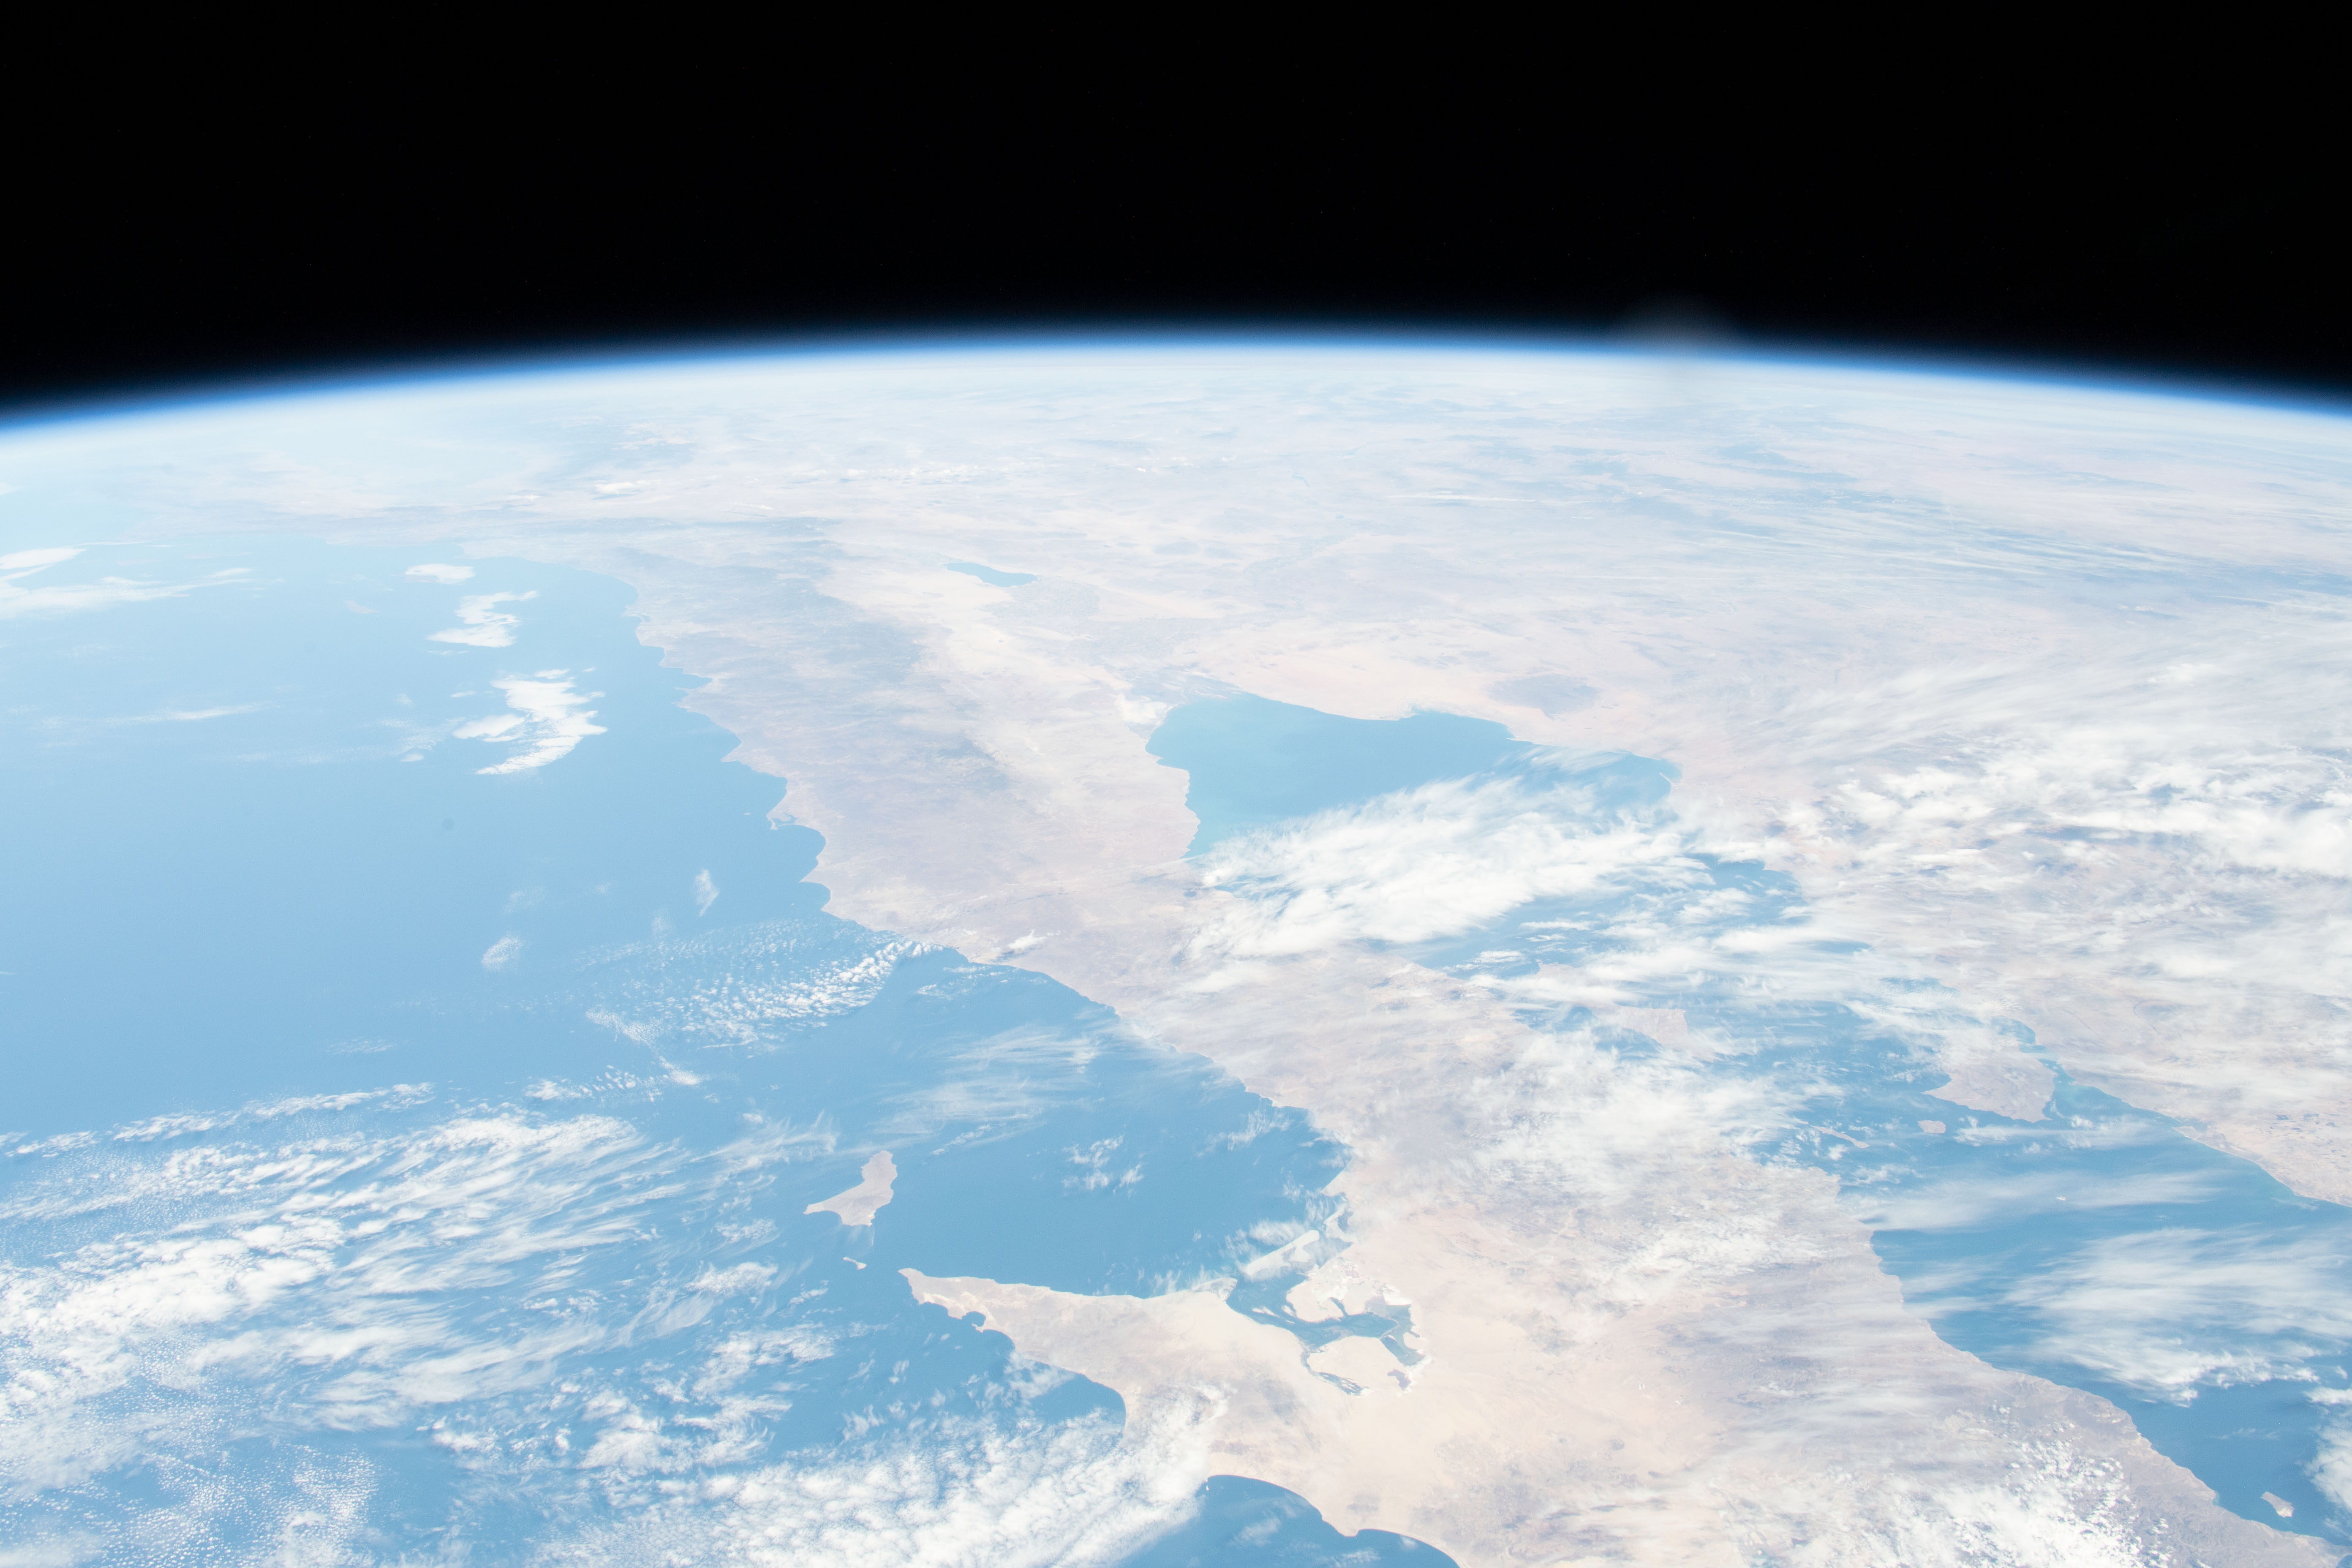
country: MEXICO
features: BAJA CALIFORNIA SUR, GULF OF CALIFORNIA, WAGNER BASIN, ASLA CEDROS
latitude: 31.5
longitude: -114.5
